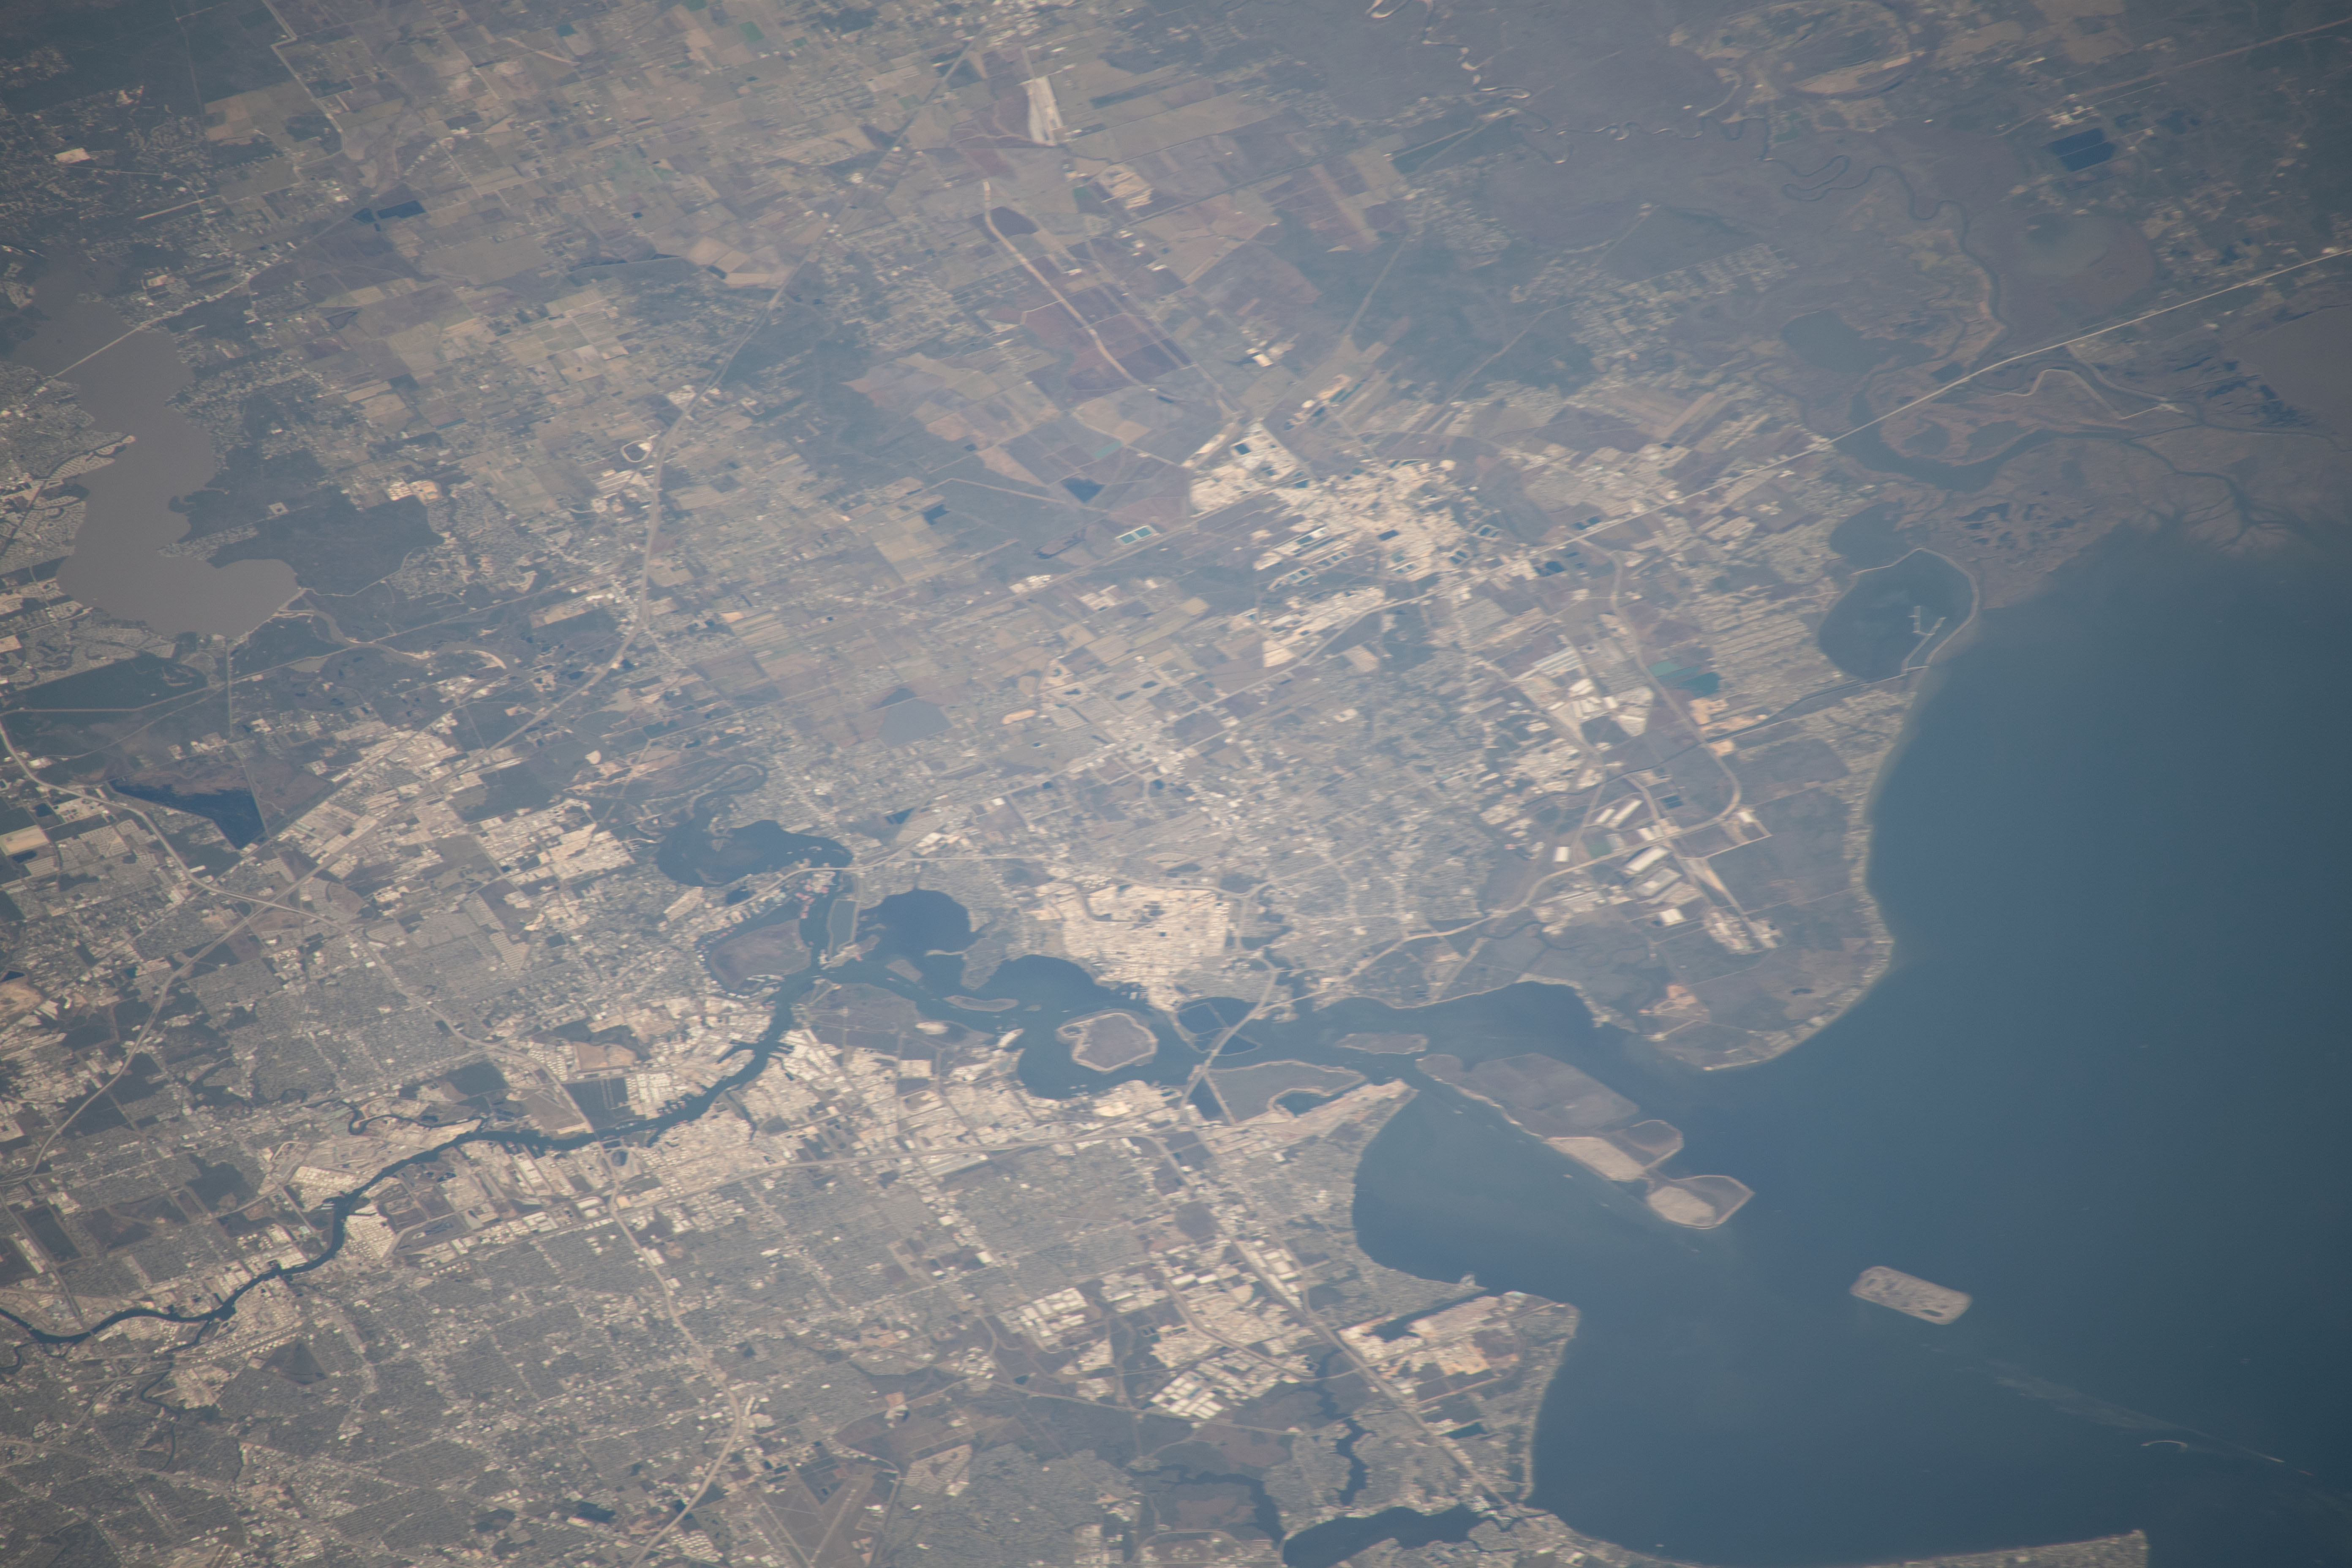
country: USA-TEXAS
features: TRINITY BAY, TRINITY NATINAL WILDLIFE REFUGE
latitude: 29.8
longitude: -95.0
